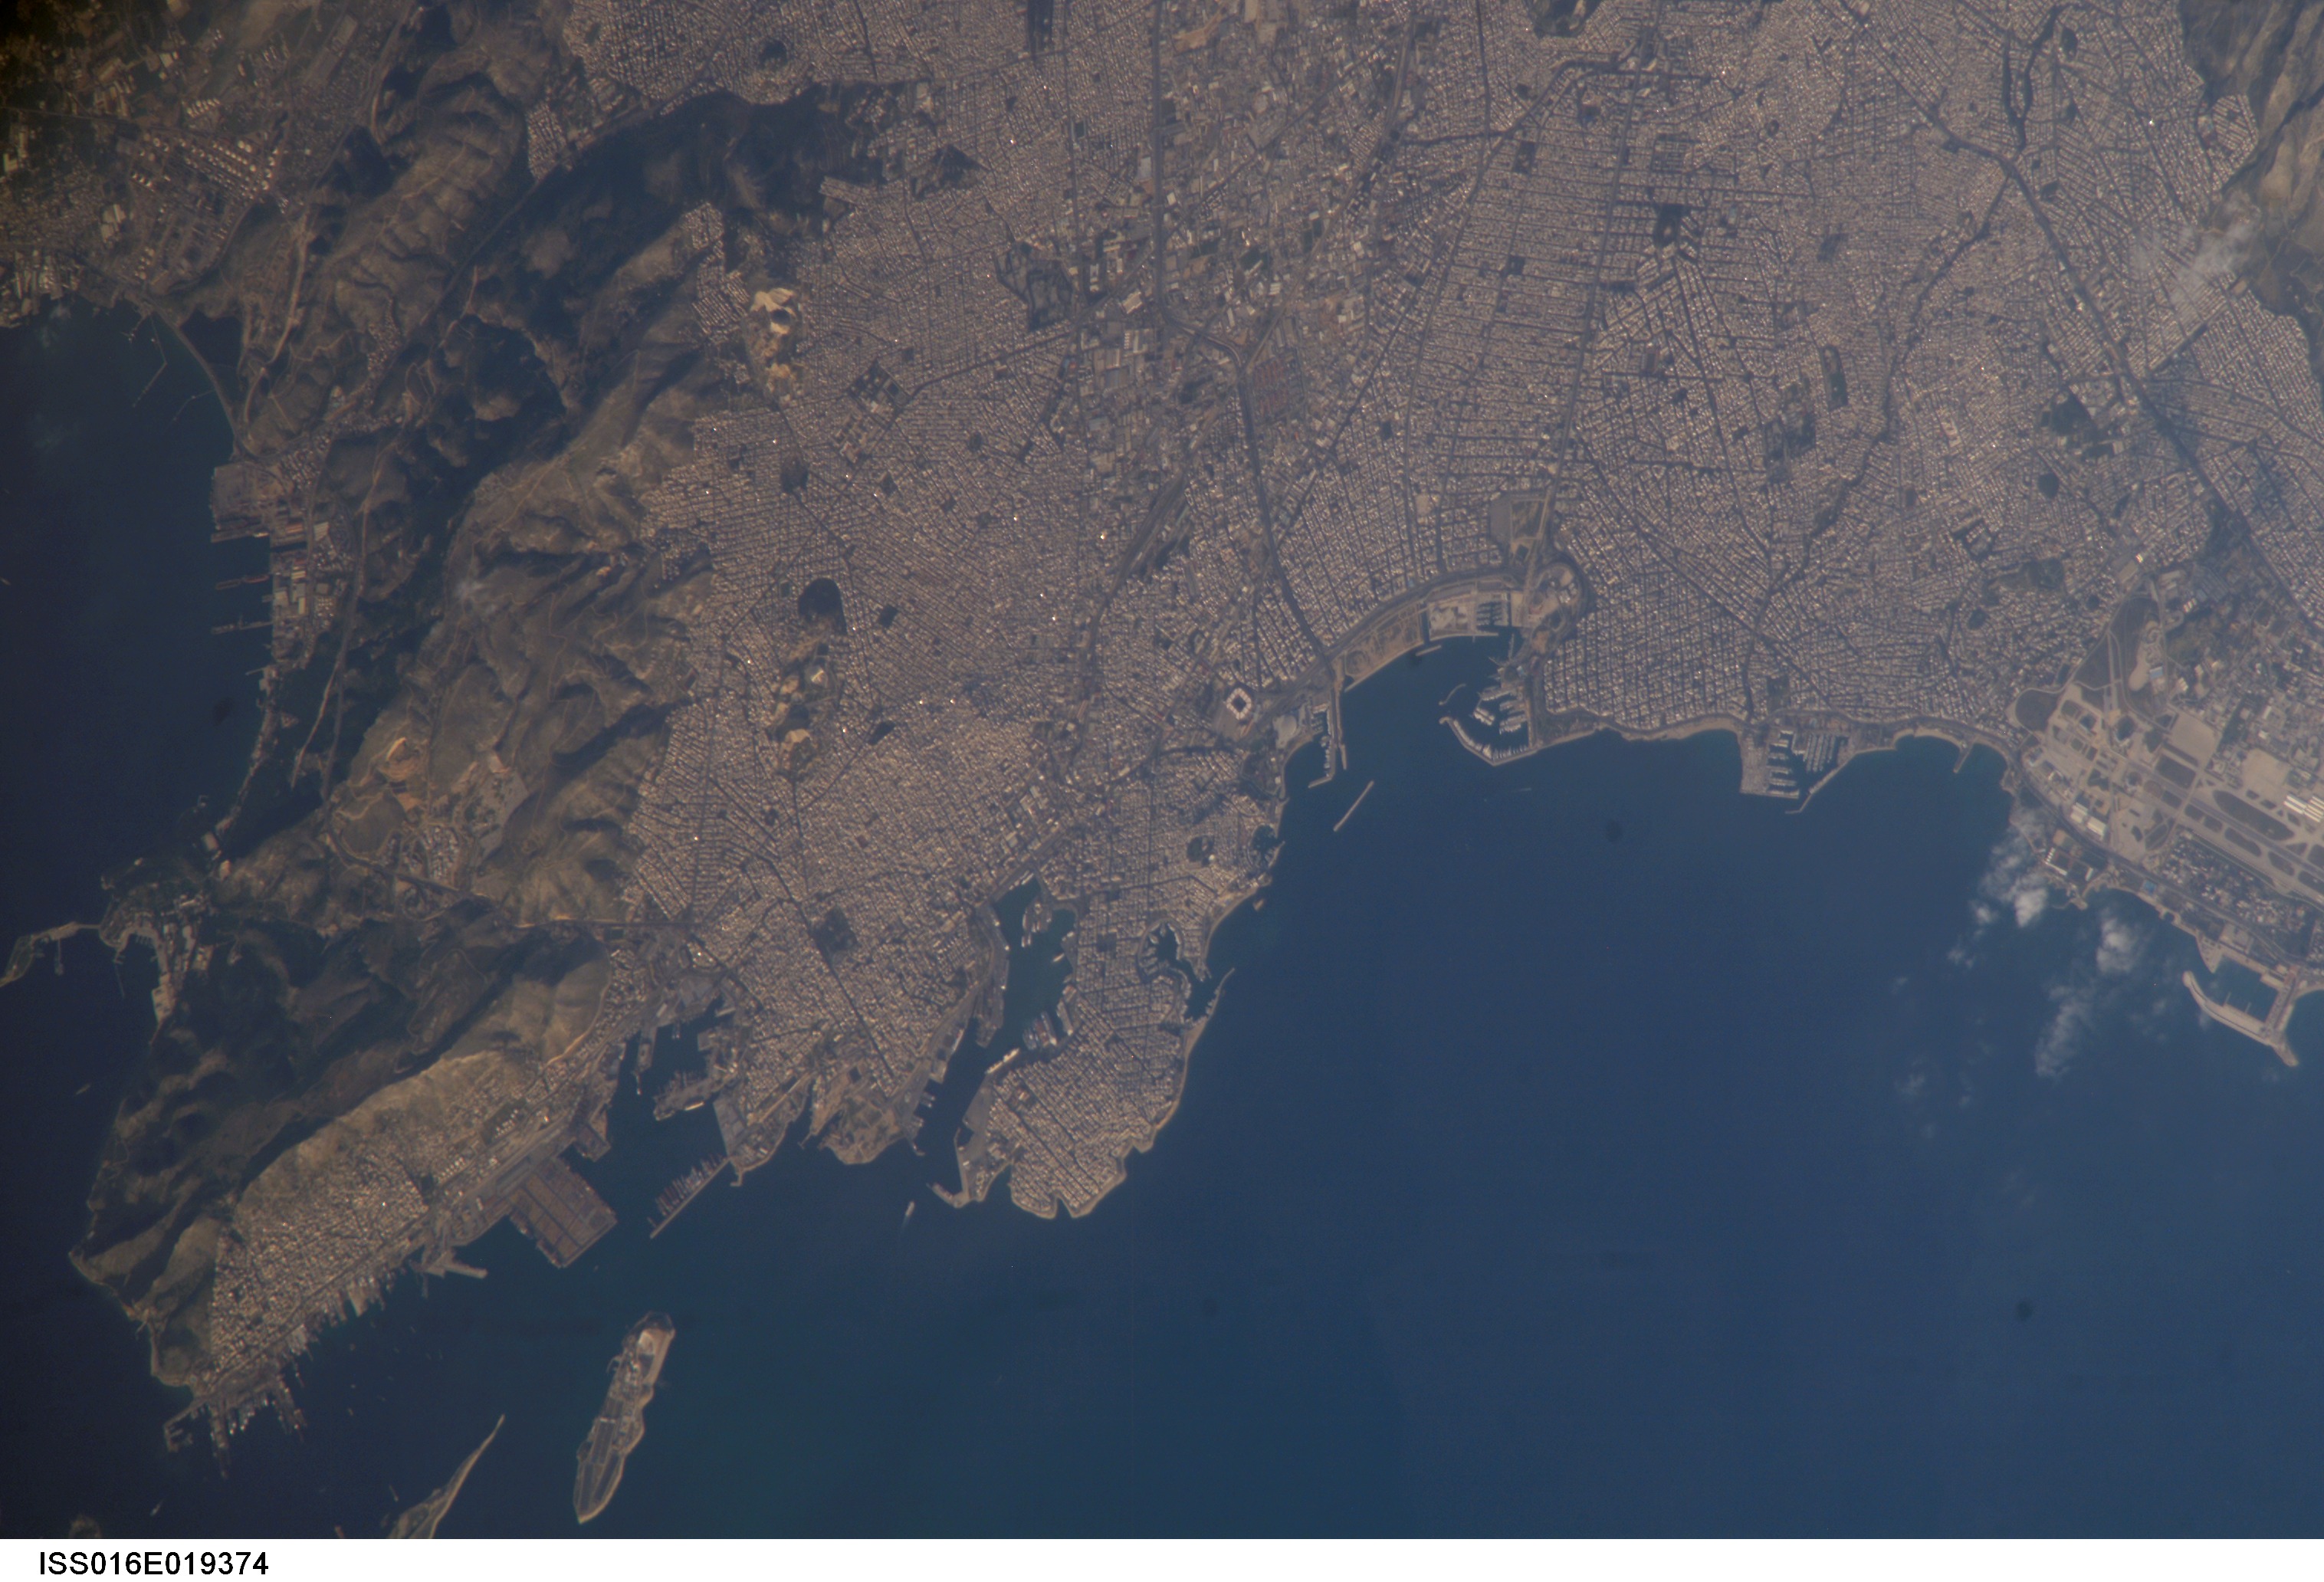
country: GREECE
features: ATHENS METROPOLITAN AREA
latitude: 37.9
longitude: 23.7
